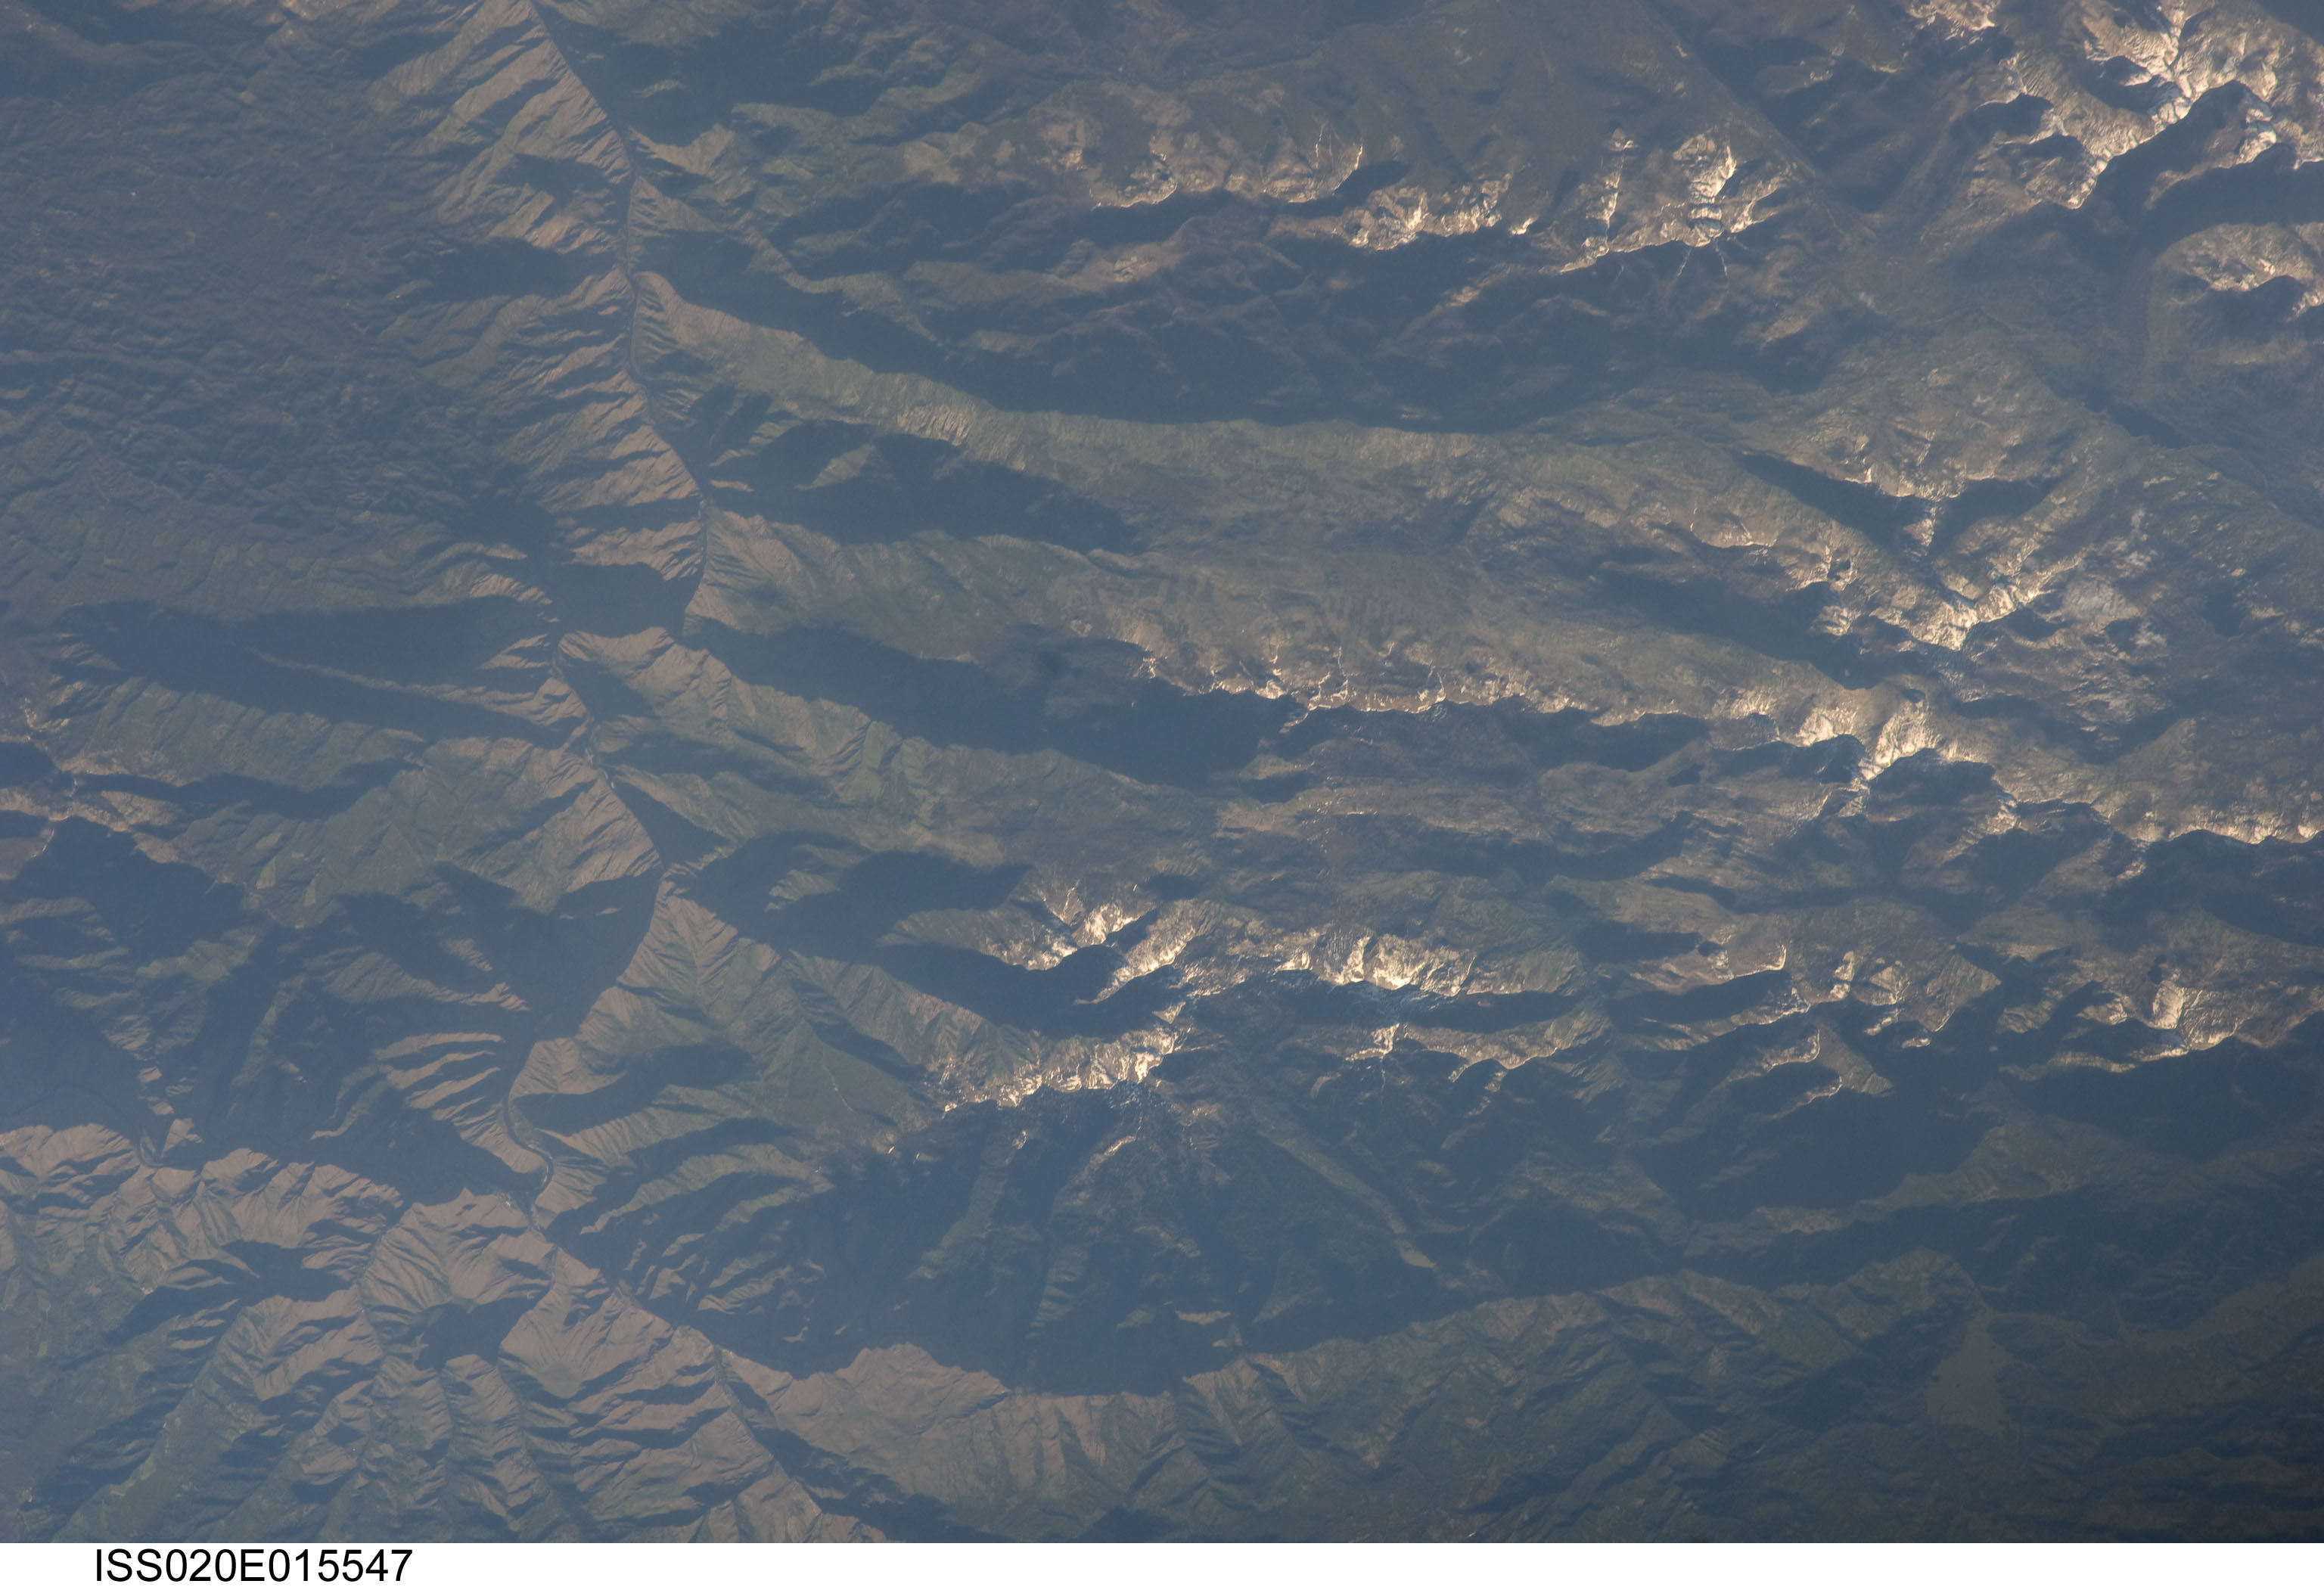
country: USA-IDAHO
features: PATRICK BUTTE,SEABURG,BEAR PETE MOUNTAIN,RIGGINS,SALMON RIVER
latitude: 45.3
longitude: -116.2
